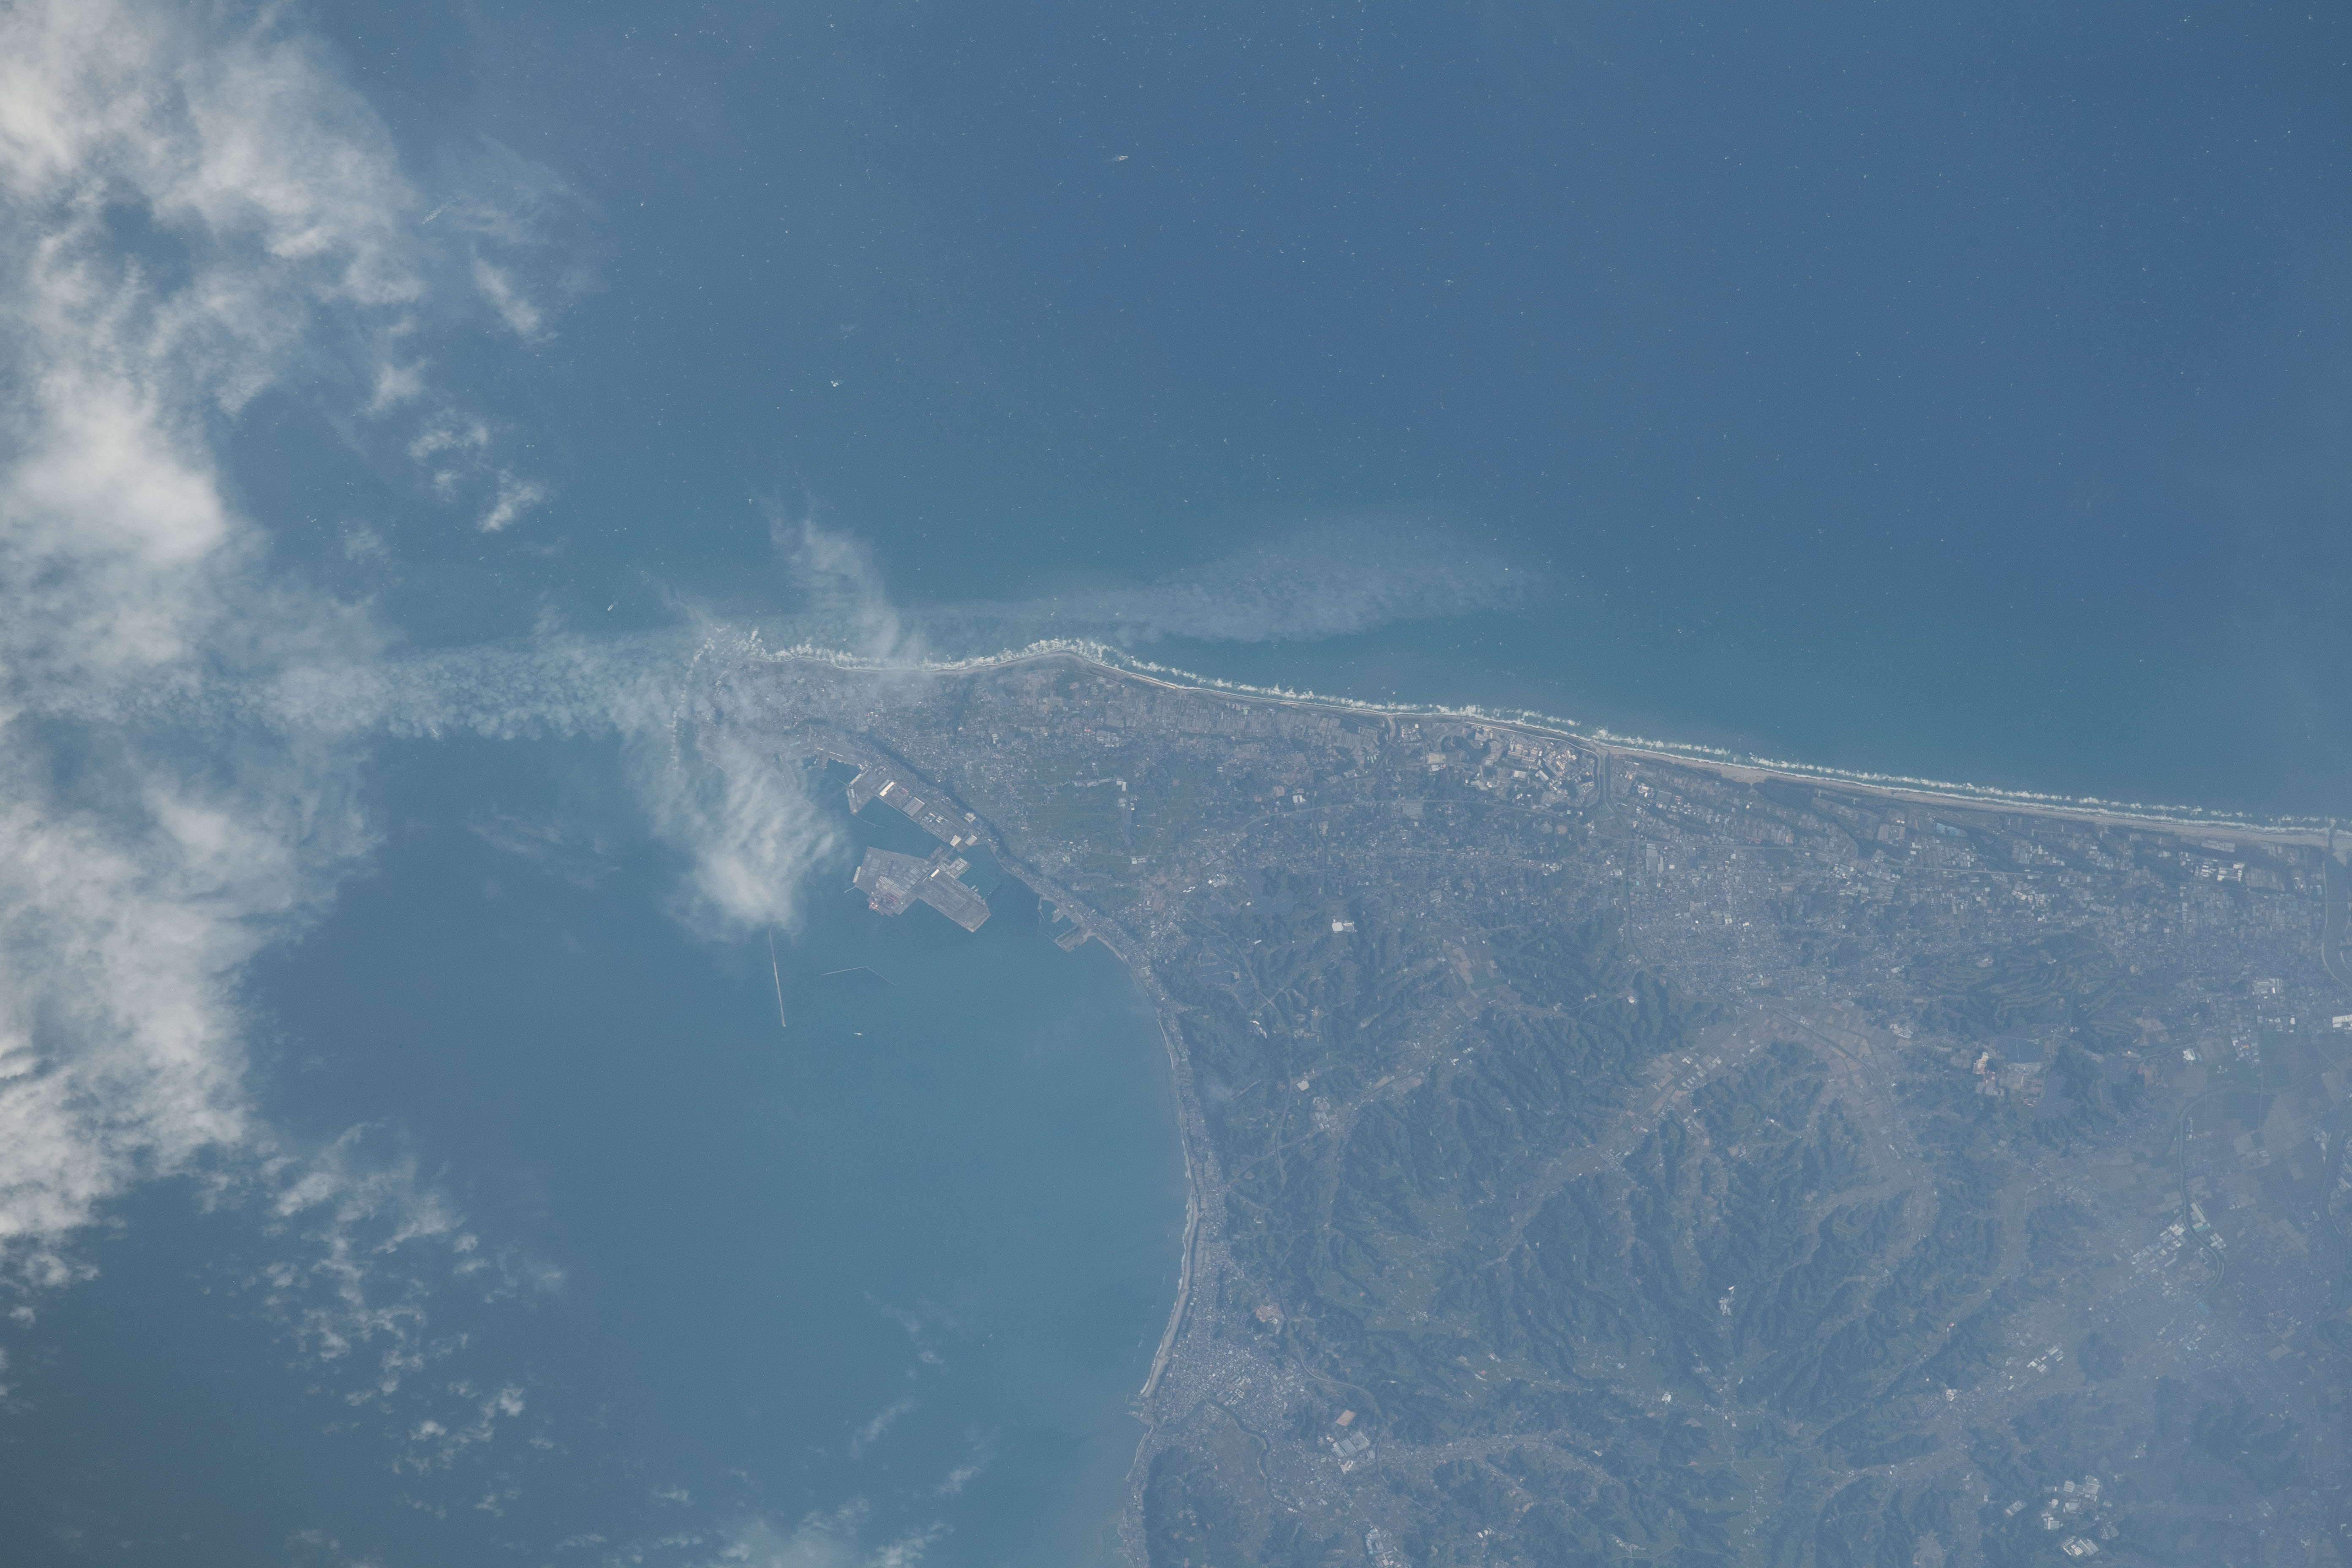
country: JAPAN
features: OMAEZAKI CITY
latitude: 34.6
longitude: 138.2
